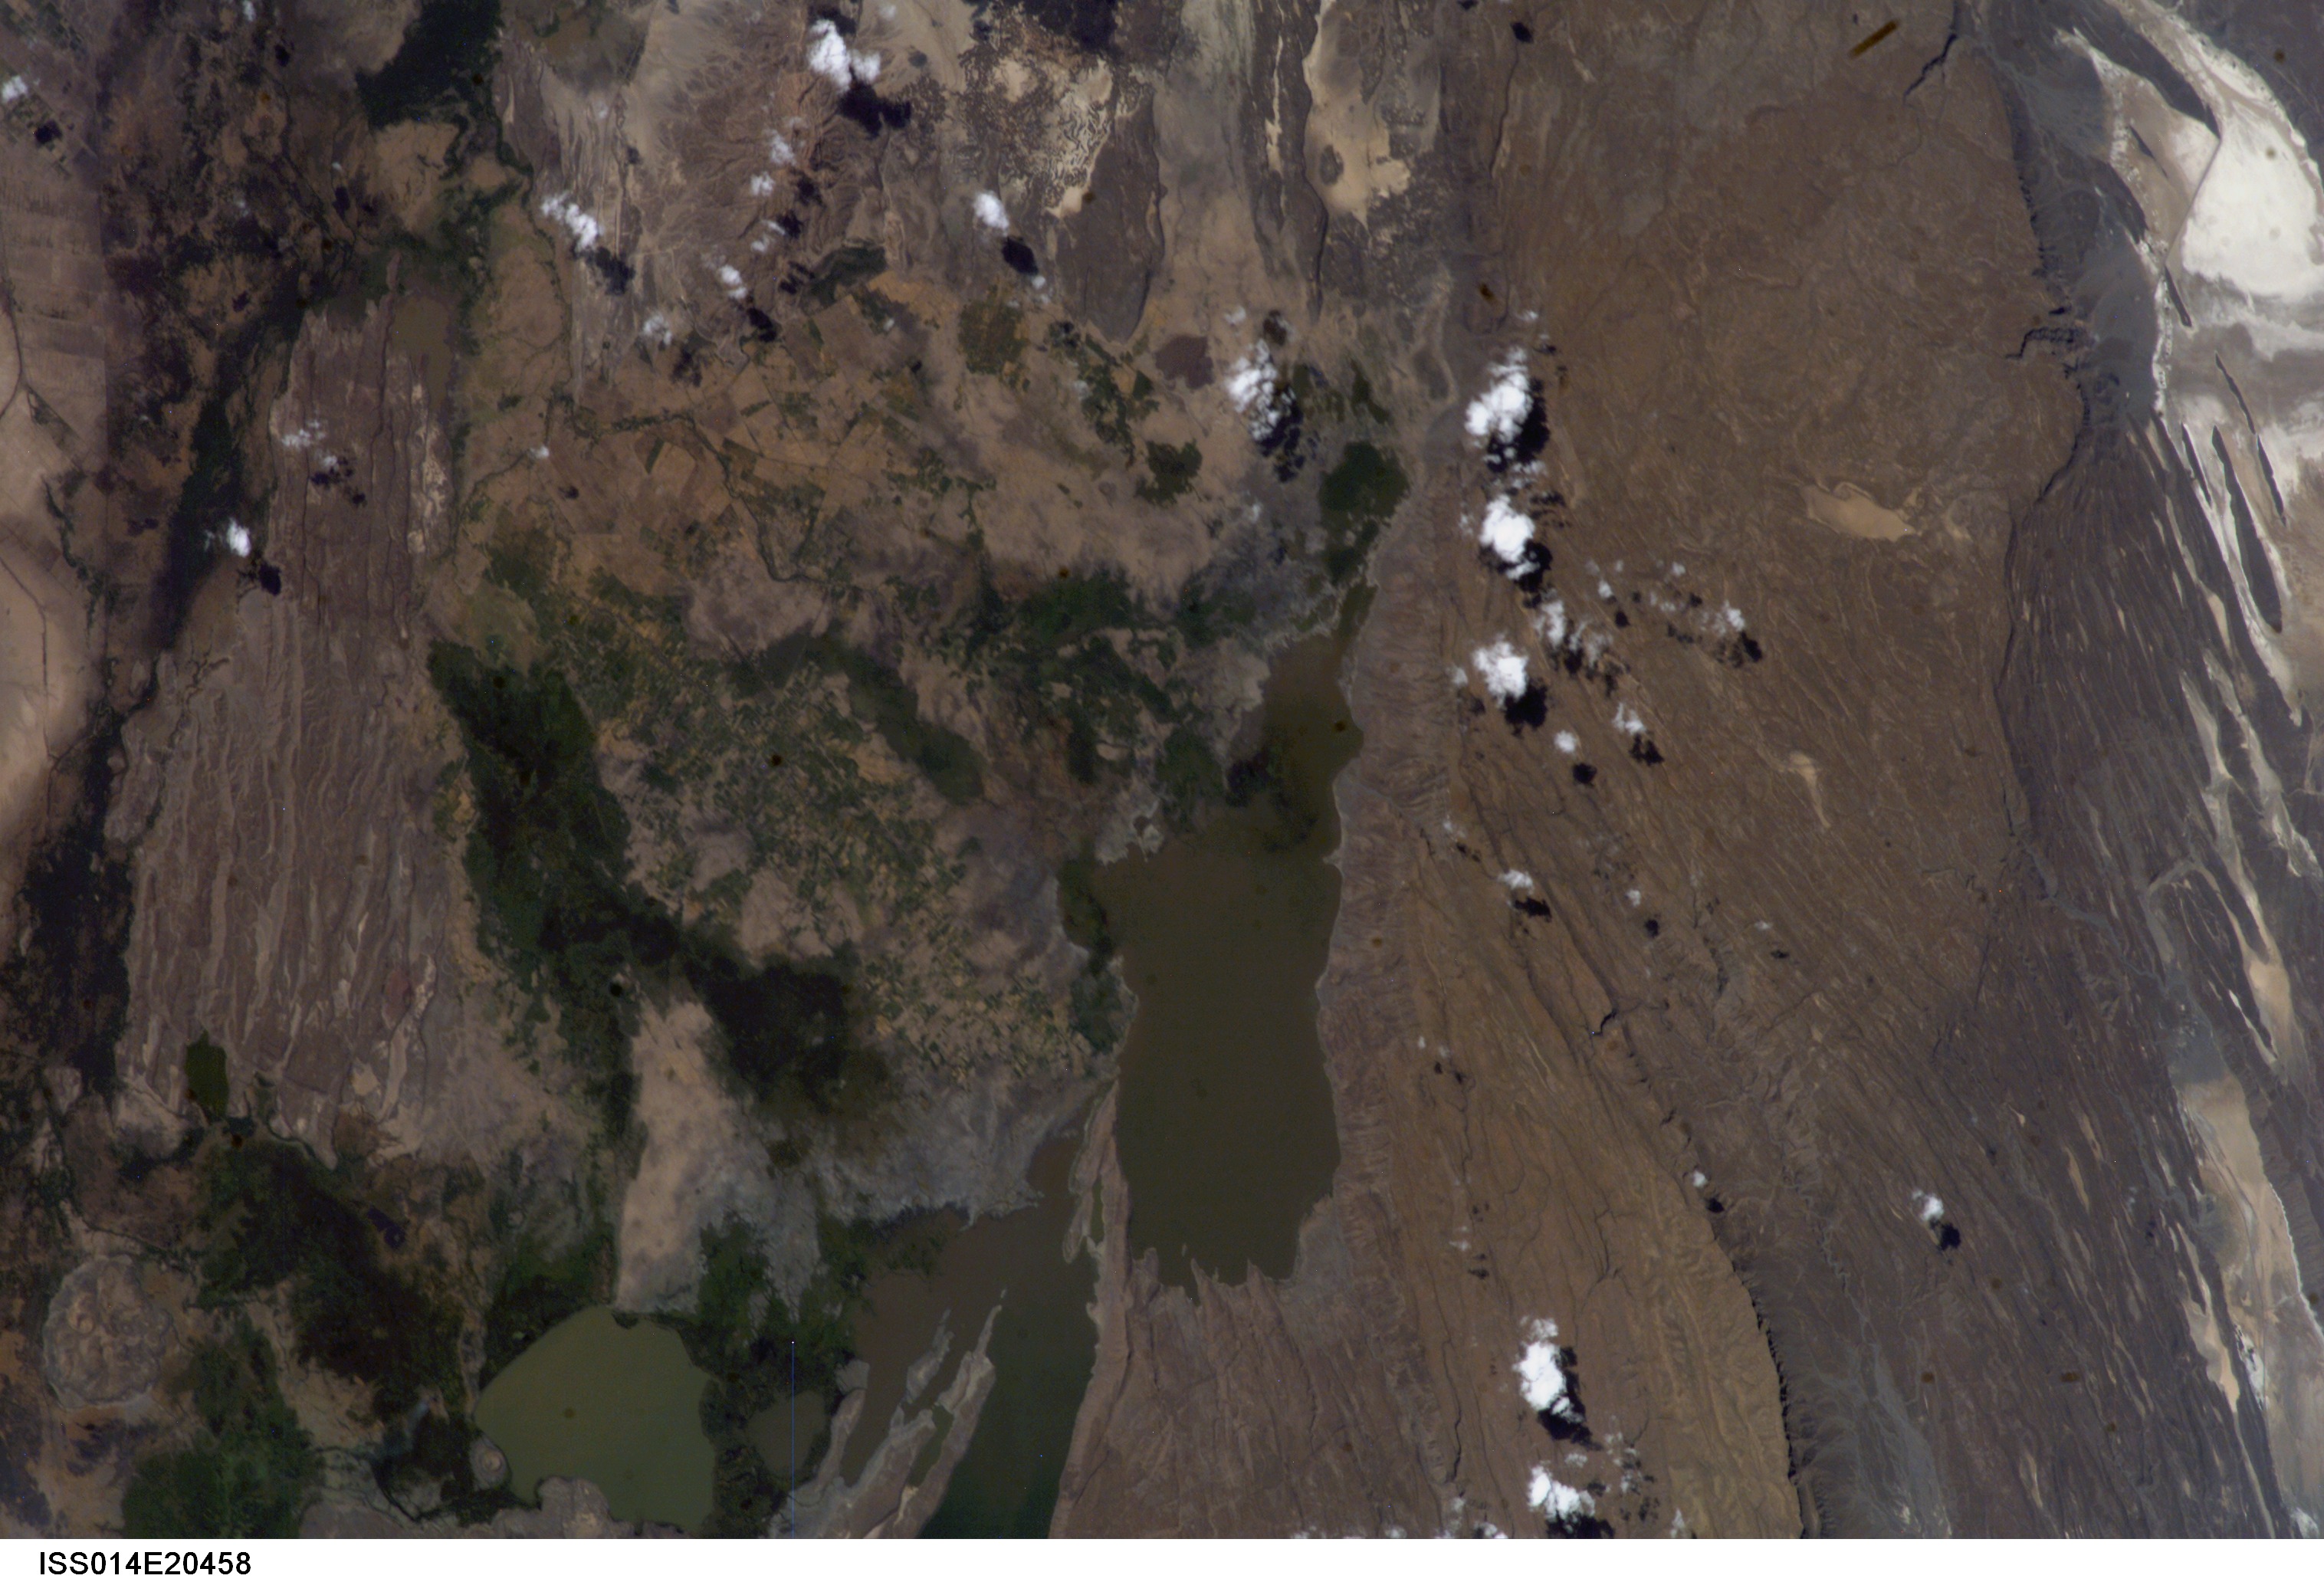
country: ETHIOPIA
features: LAKE AFAMBO, DAHALE, AFAMBO
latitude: 11.6
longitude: 41.6
